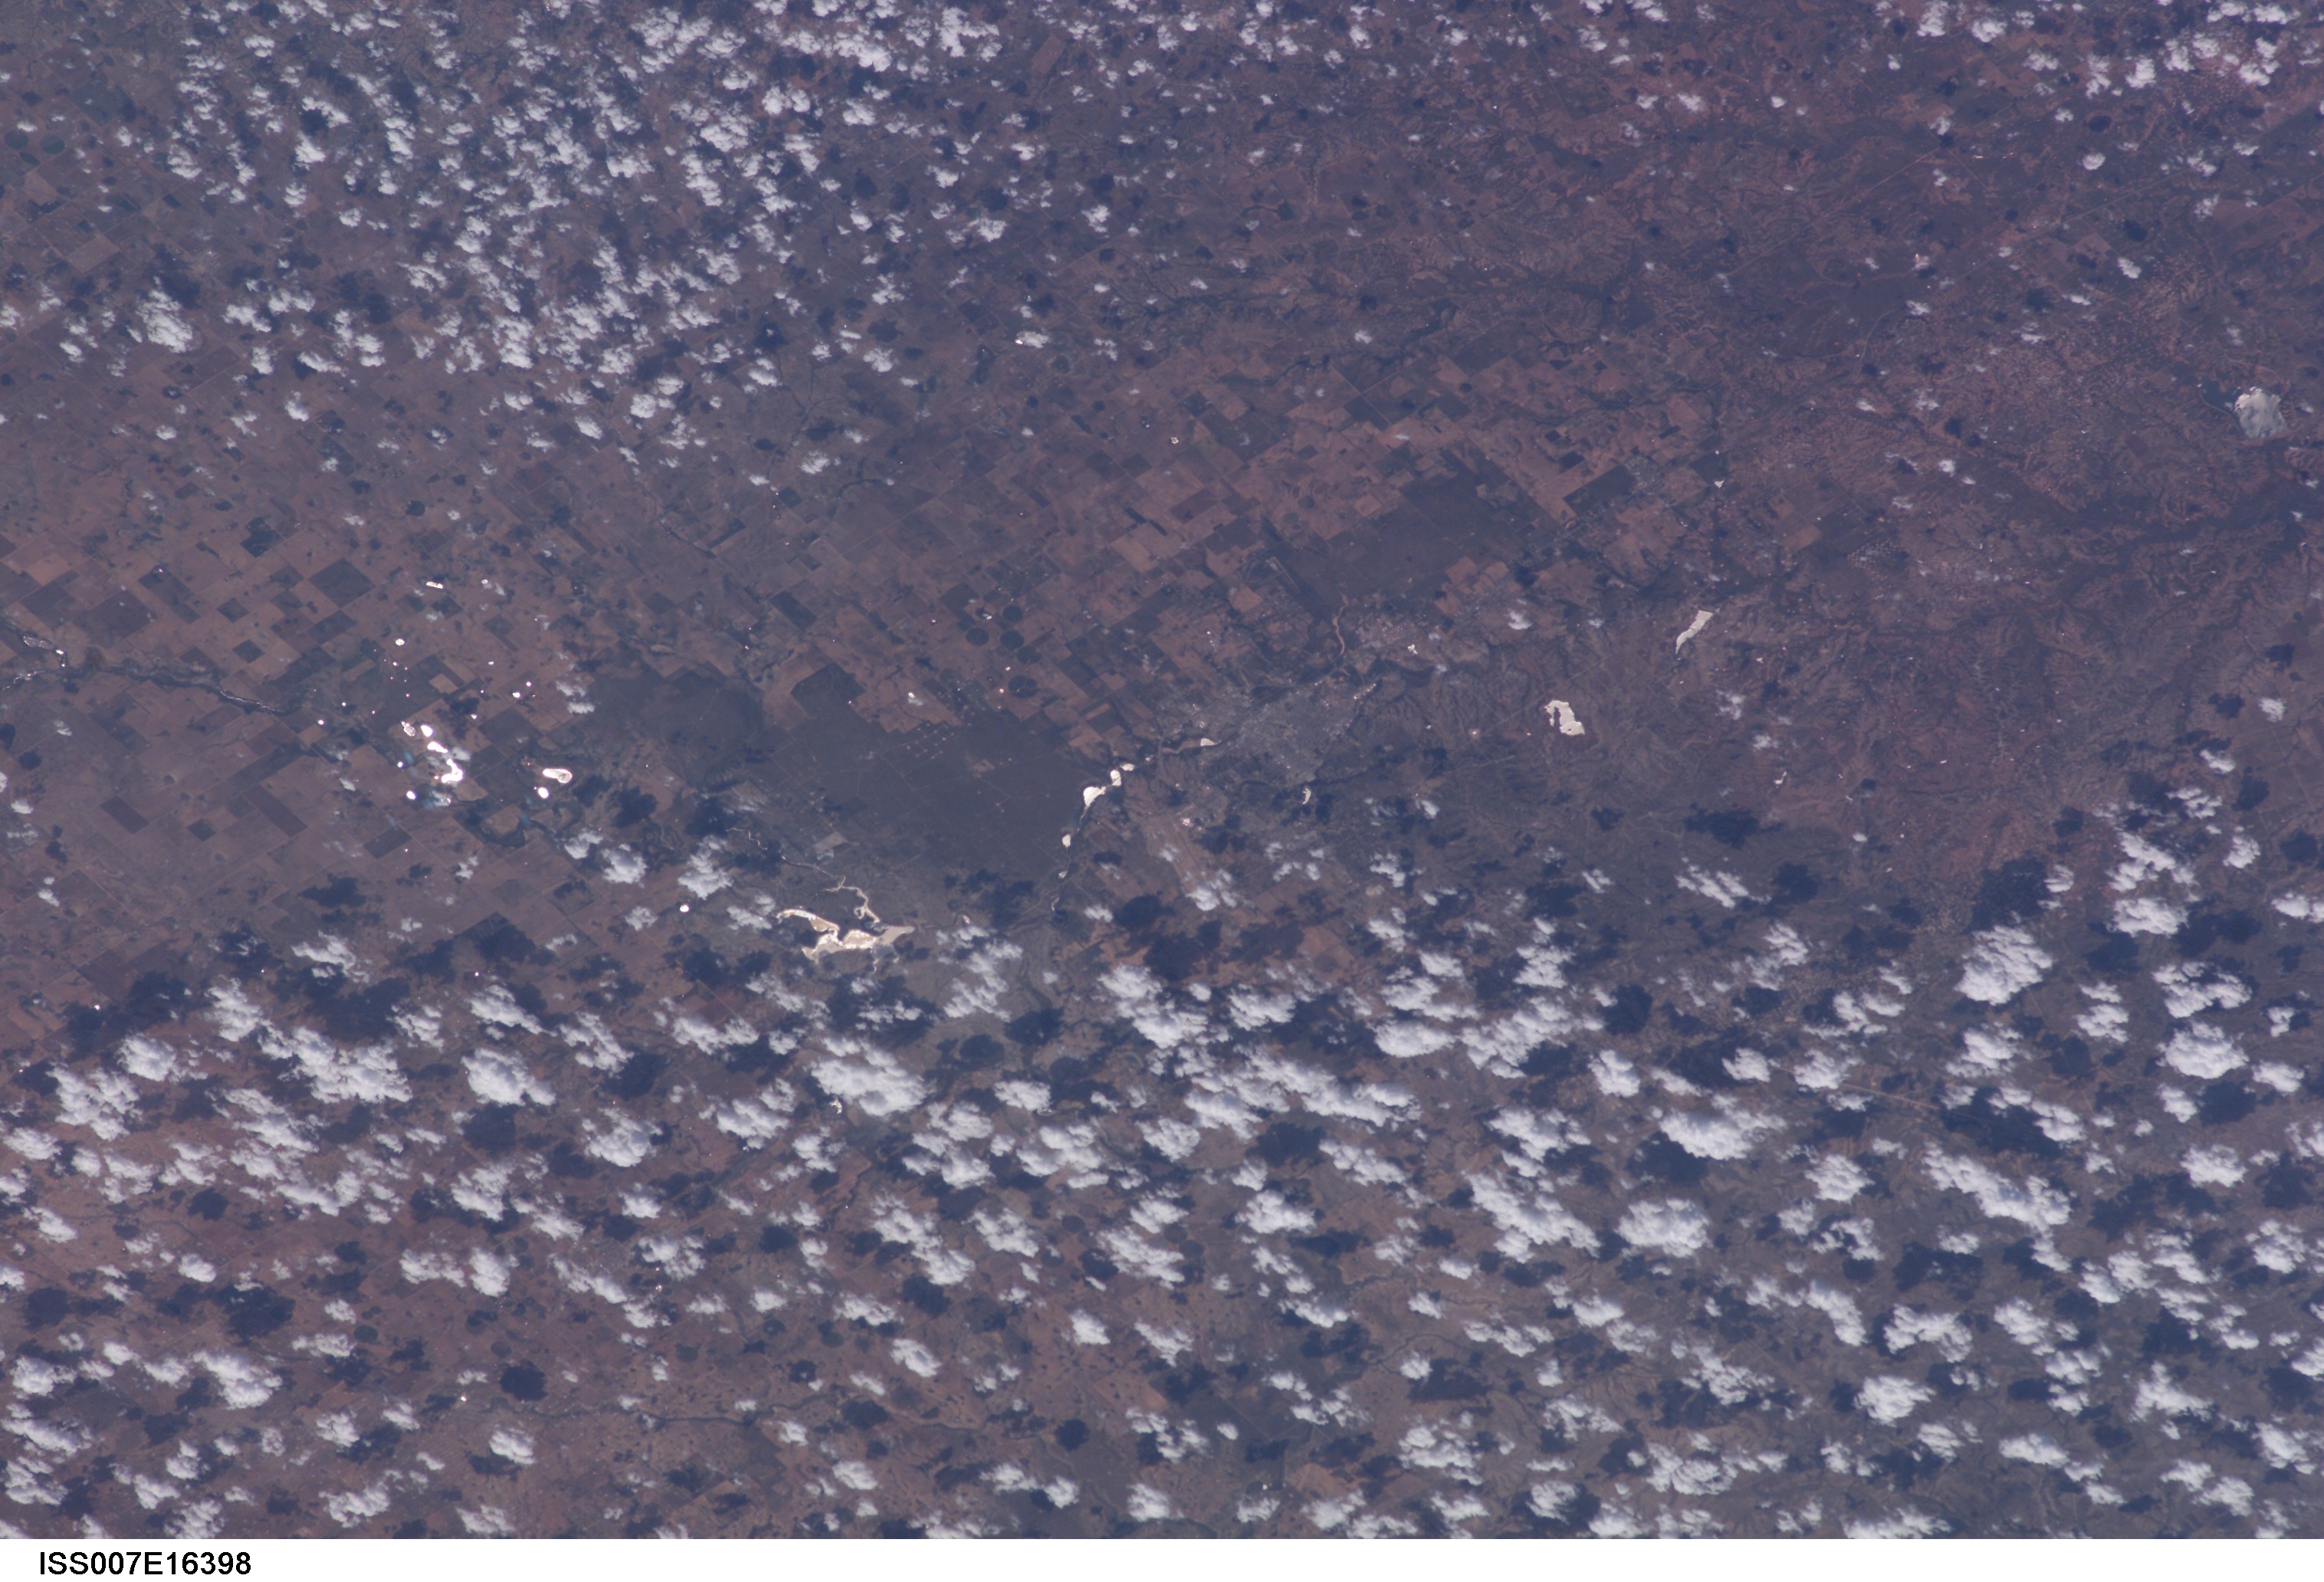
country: USA-TEXAS
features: BIG SPRING, LAKES, AGRICULTURE
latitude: 32.0
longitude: -101.0
